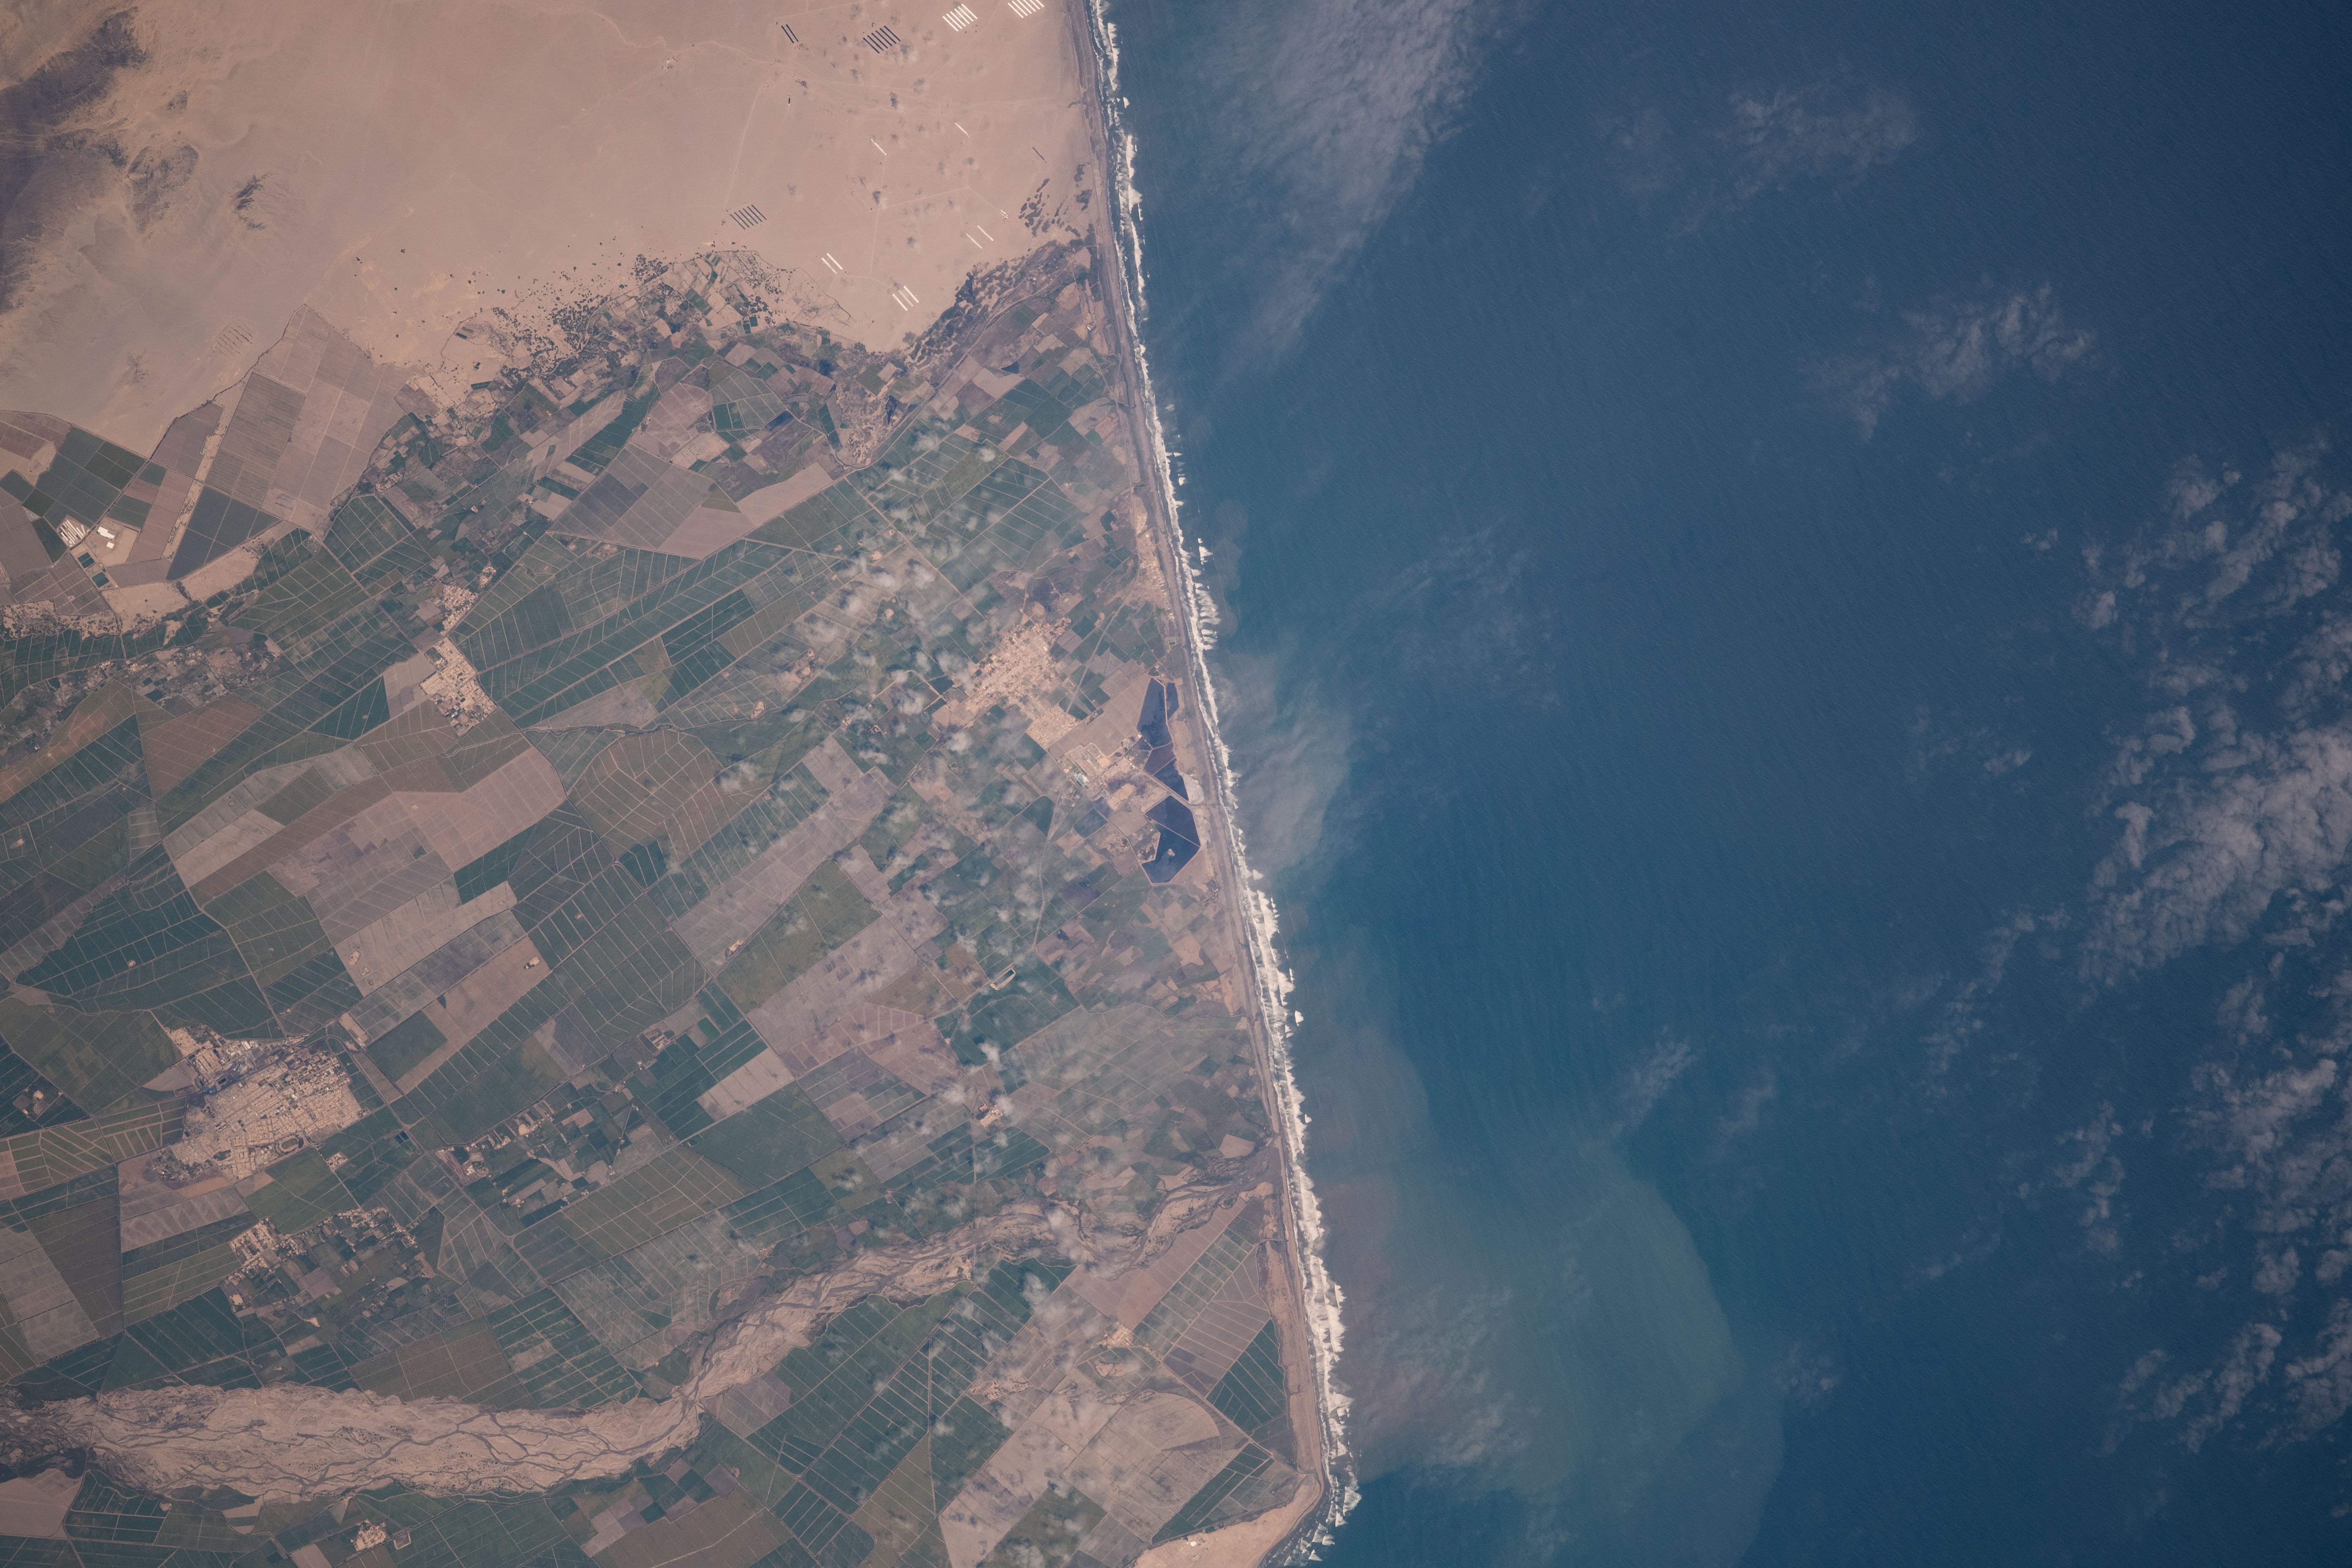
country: PERU
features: SANTIAGO DE CAO
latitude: -8.0
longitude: -79.3
